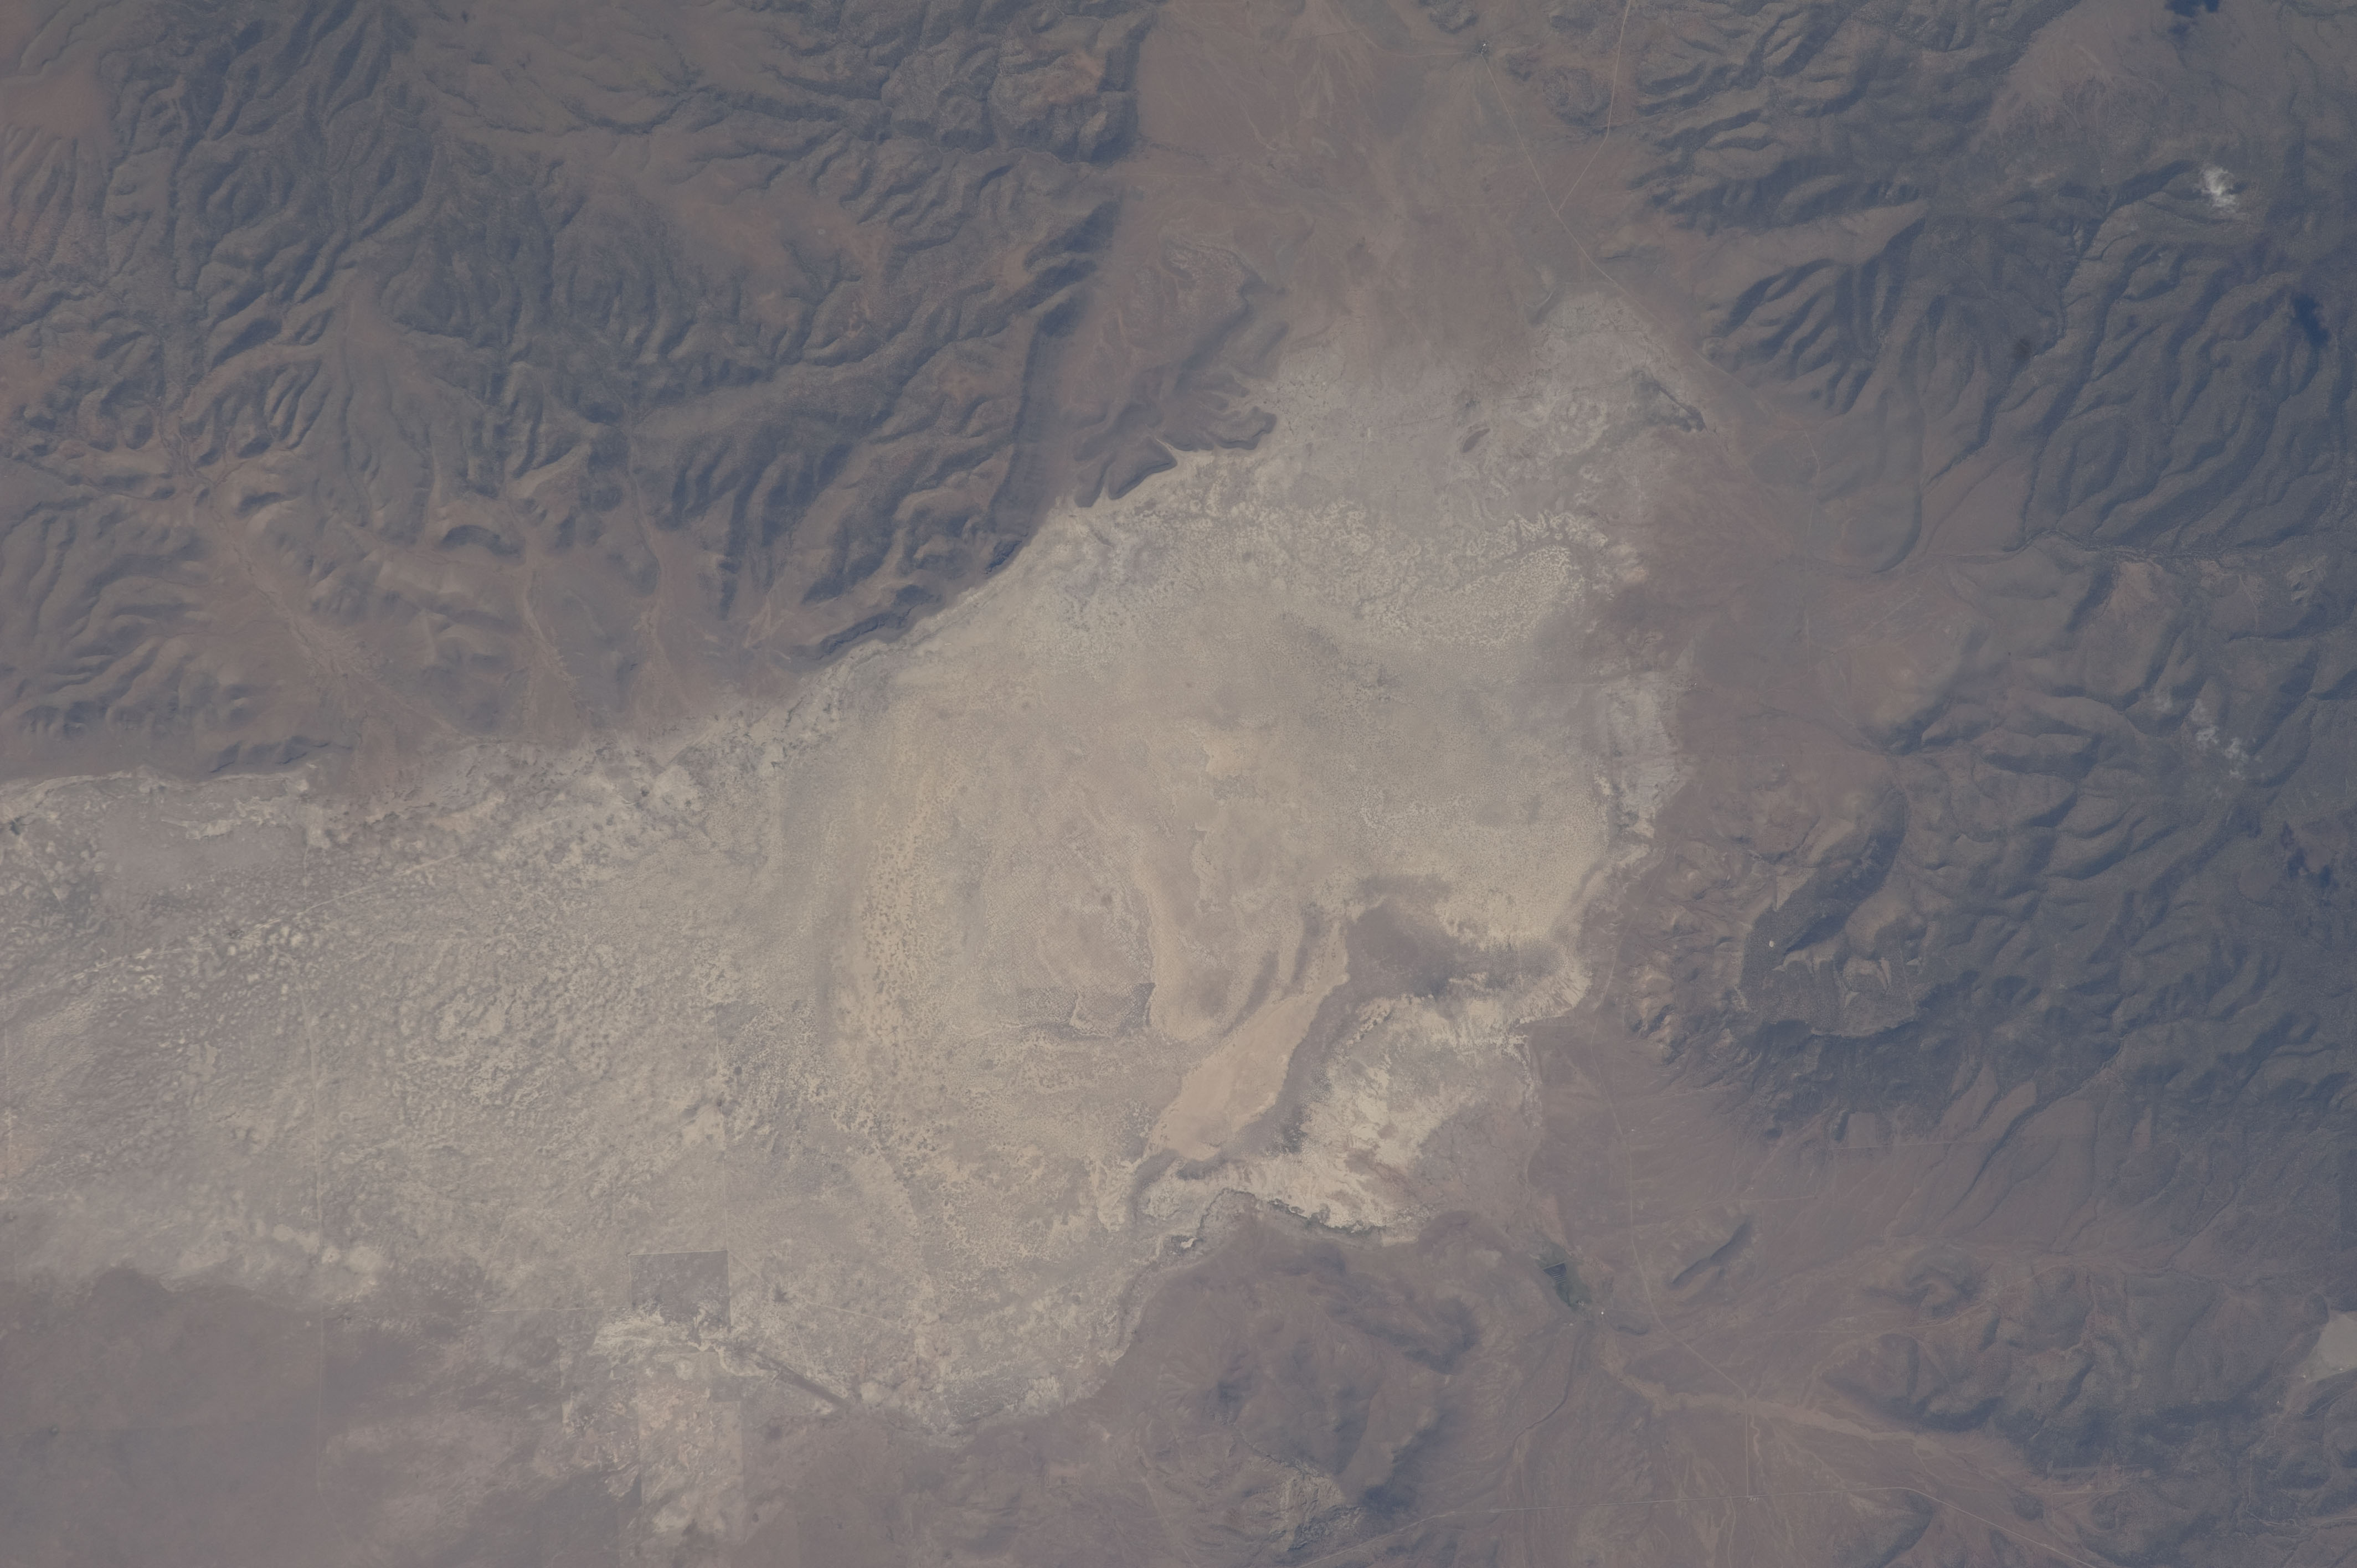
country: USA-NEW MEXICO
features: W. PLAINS OF ST AUGUSTINE, SALT PAN, TULAROSA MTS.
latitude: 33.8
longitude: -108.2
